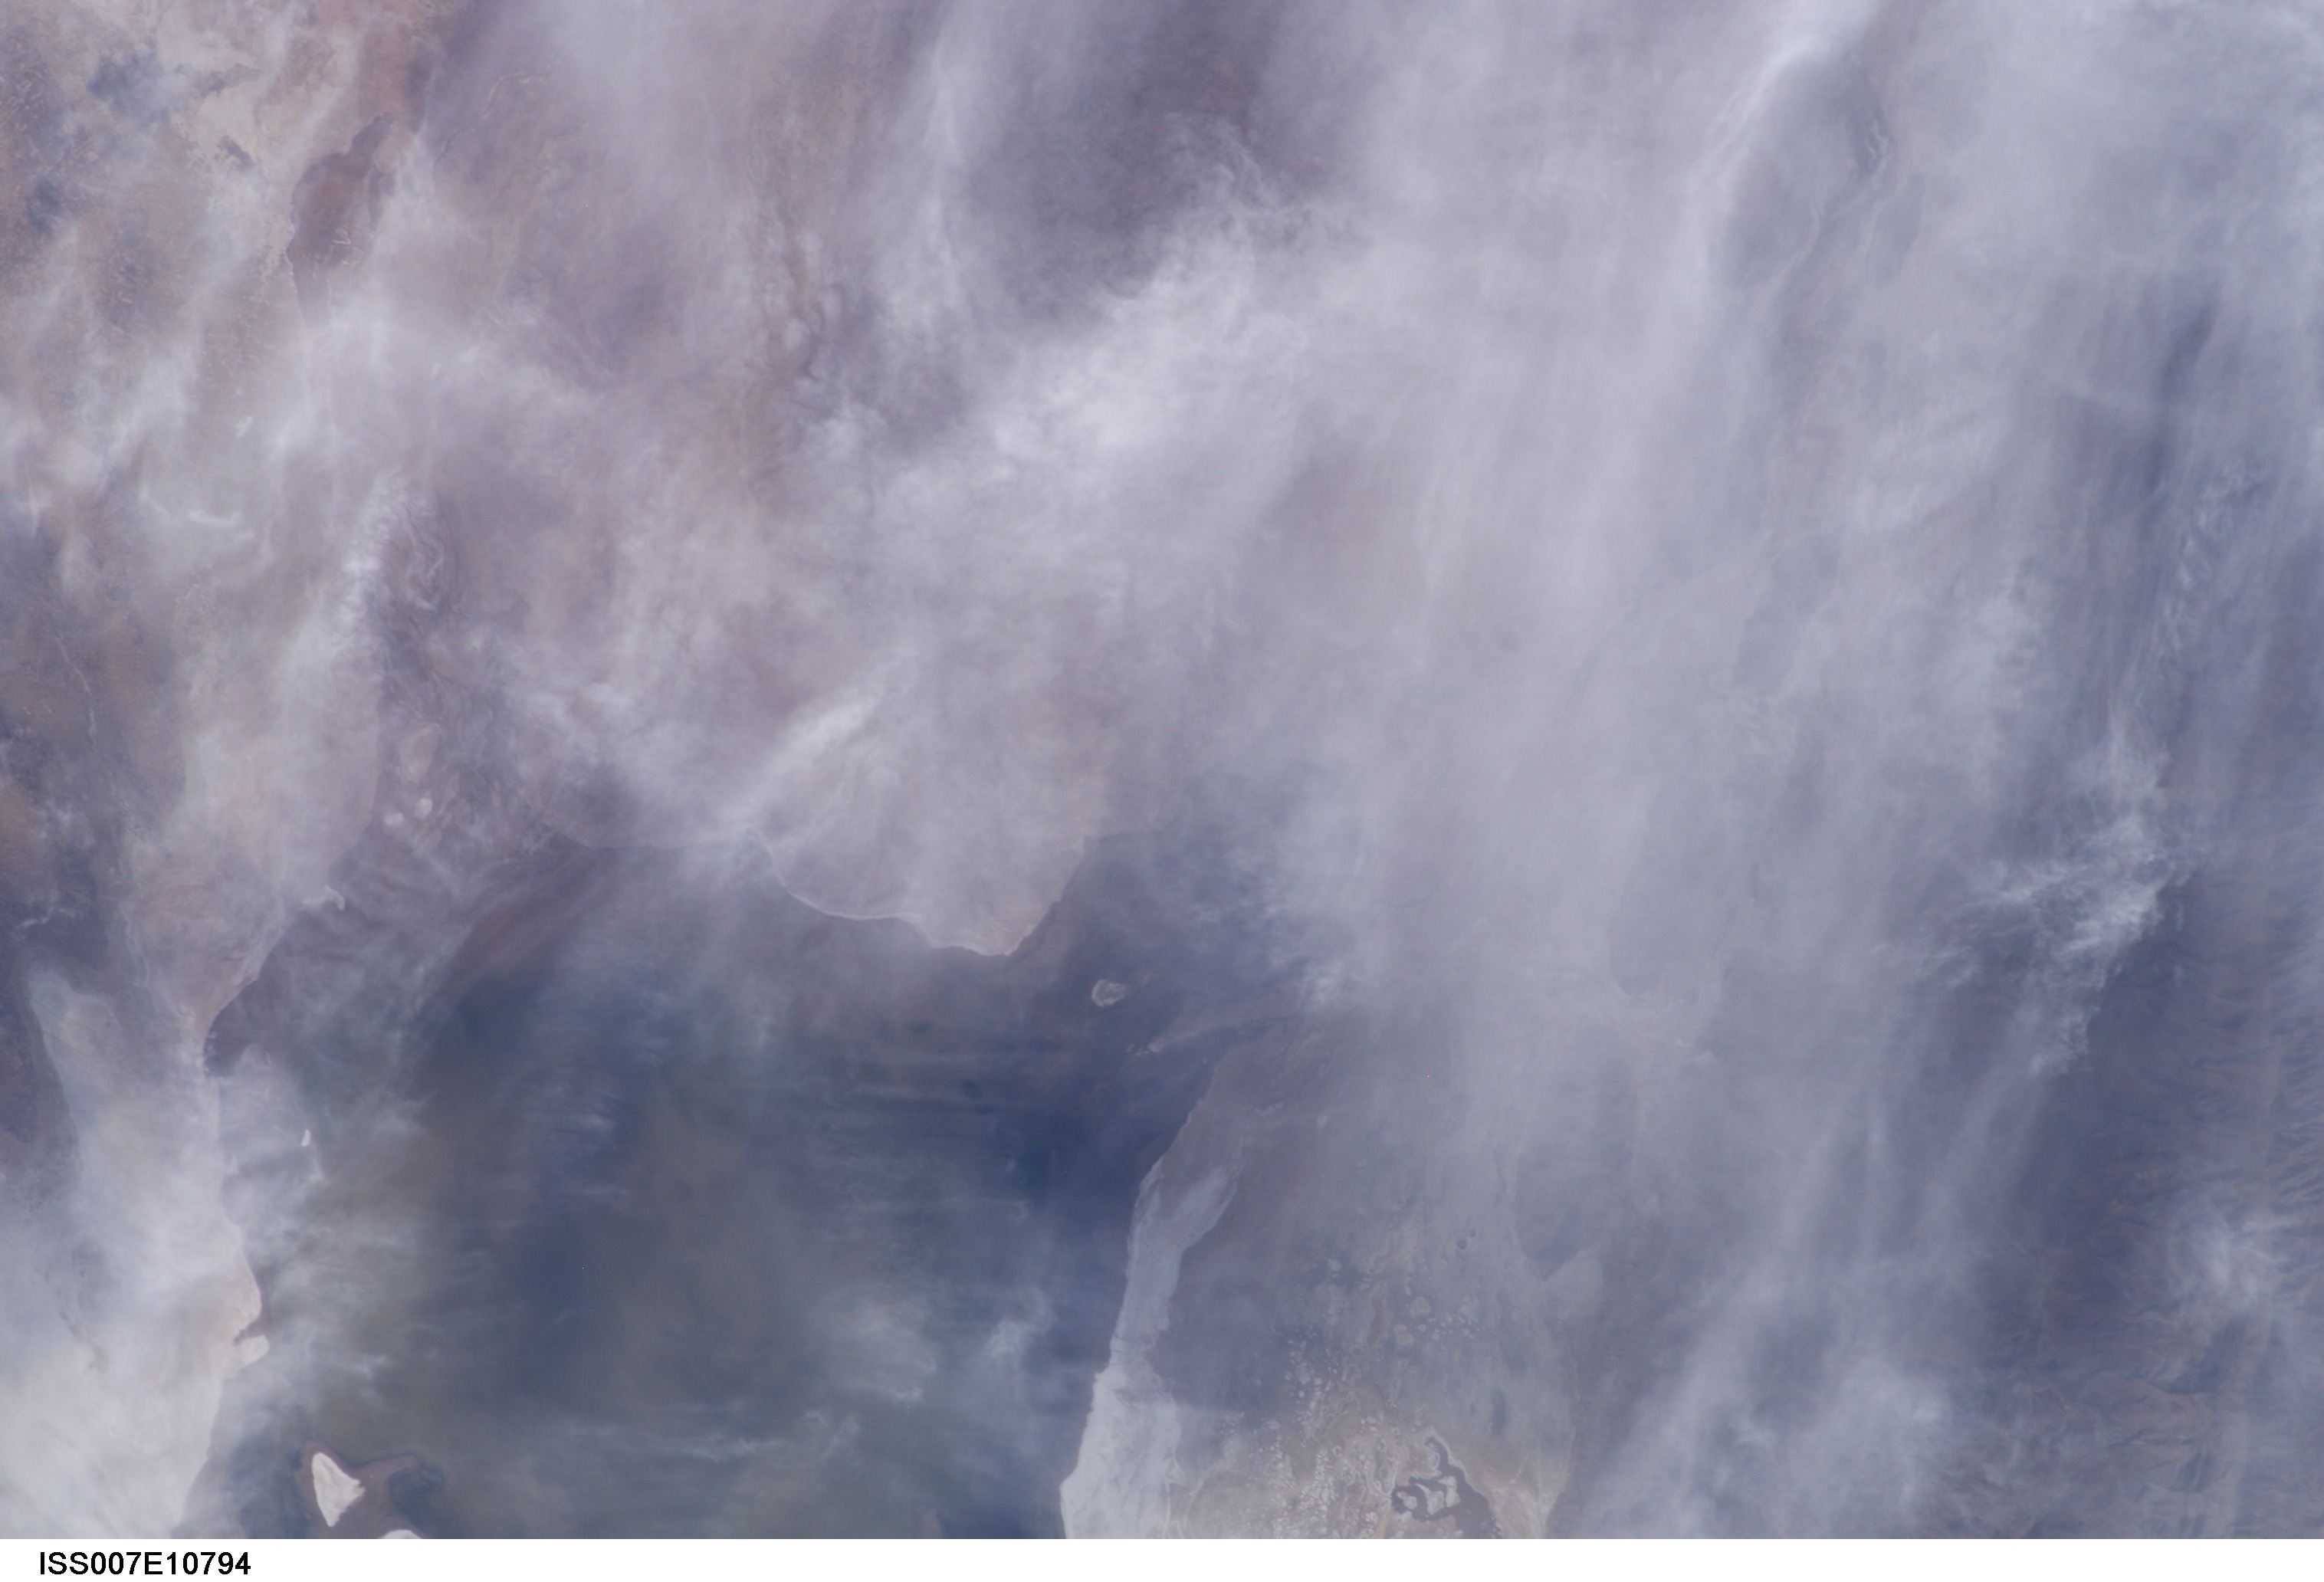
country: BOLIVIA
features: LAKE POOPO, SEDIMENT, SHORELINES
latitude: -18.5
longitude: -67.0
